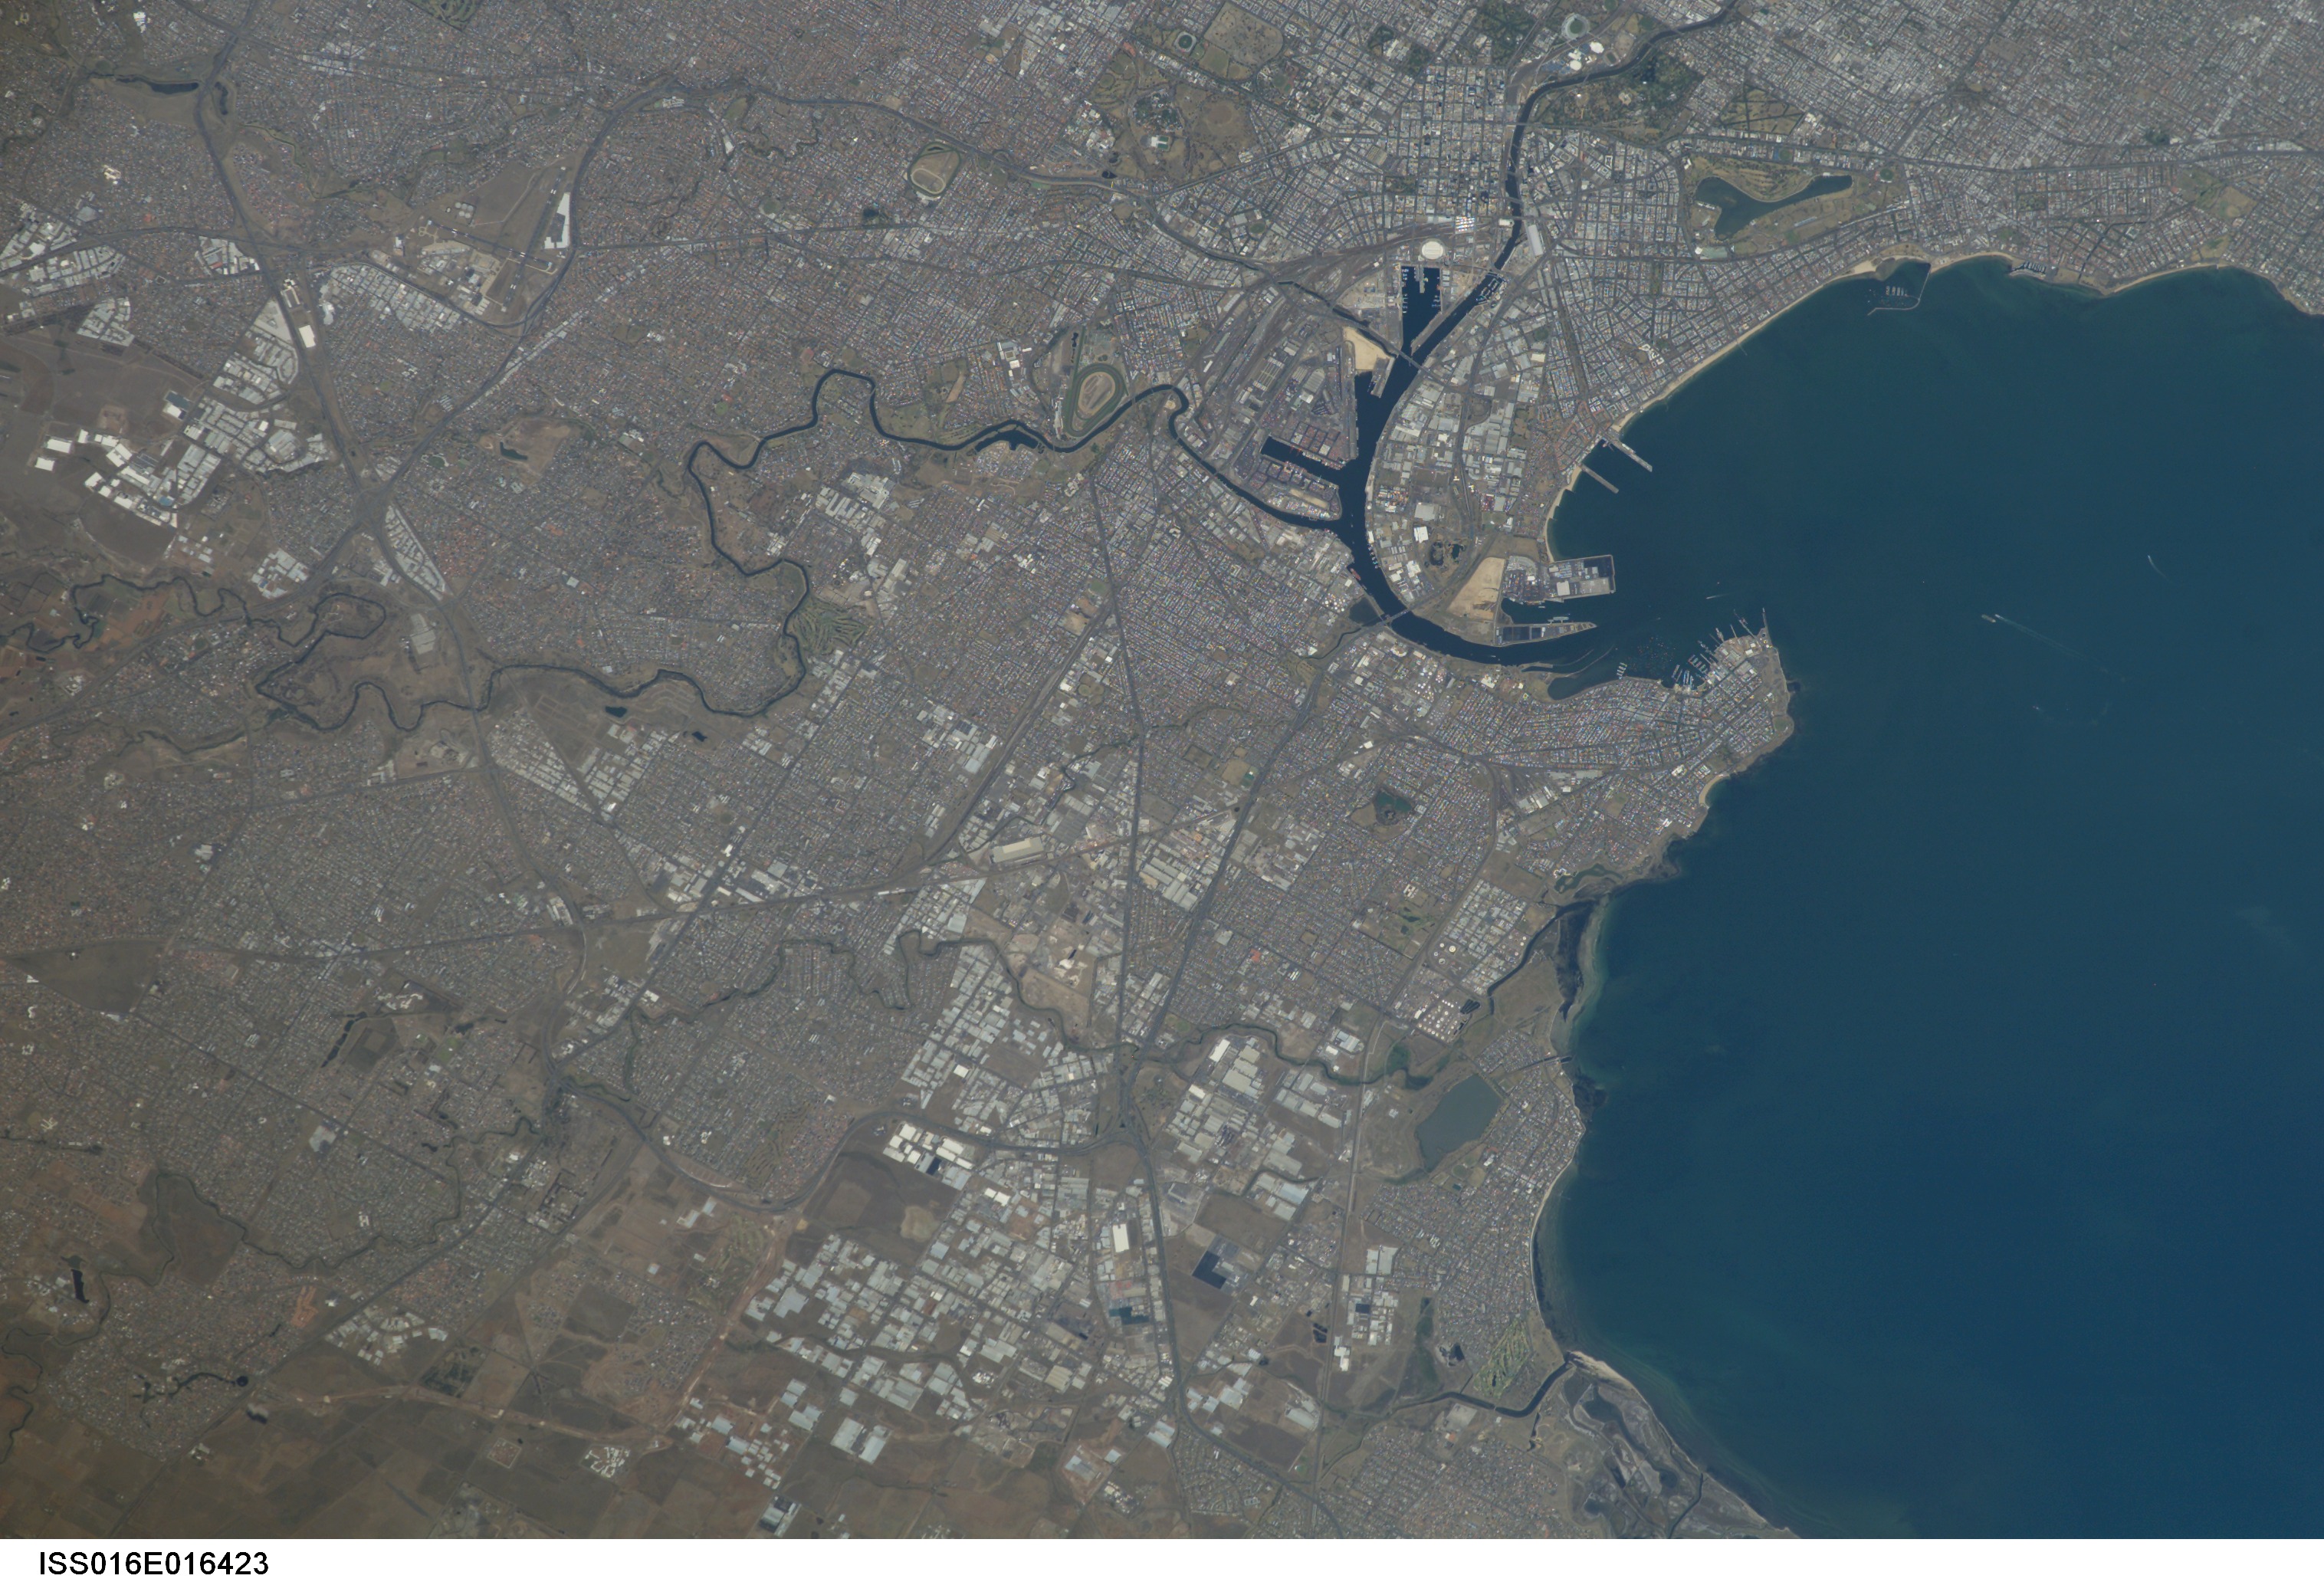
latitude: -37.8
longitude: 144.9
